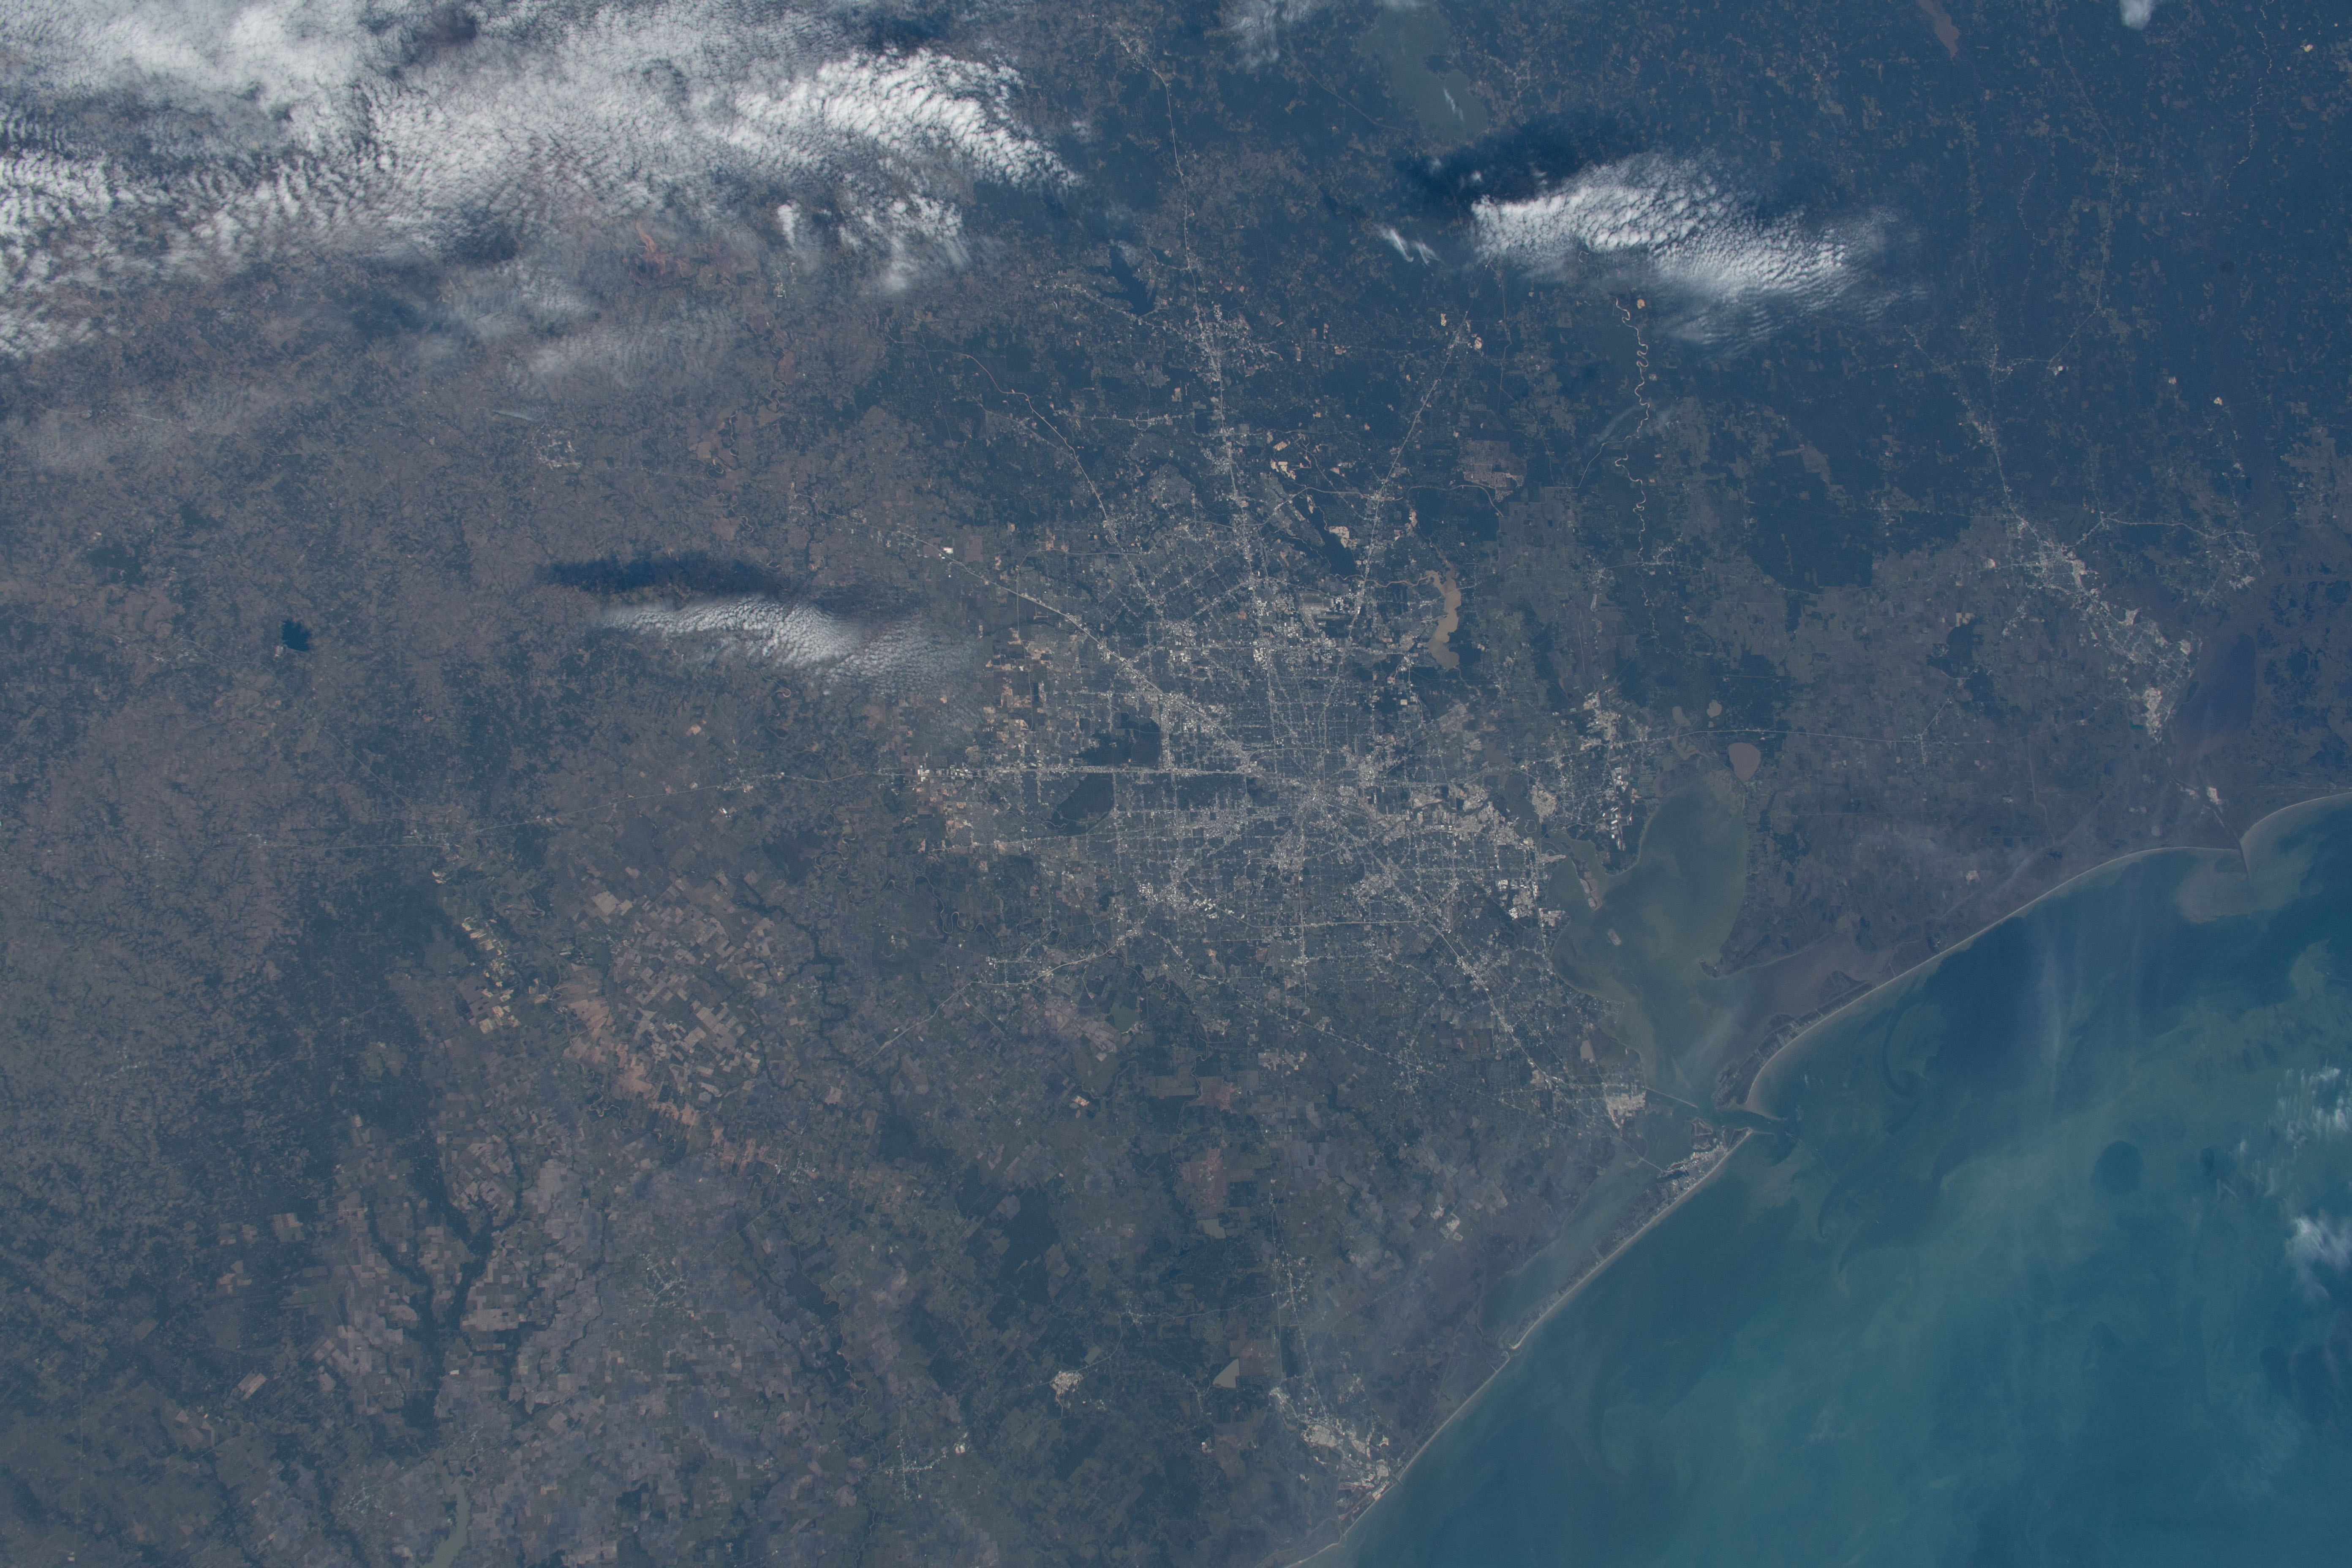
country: USA-TEXAS
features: HOUSTON, GALVESTON BAY
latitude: 30.0
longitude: -95.5
